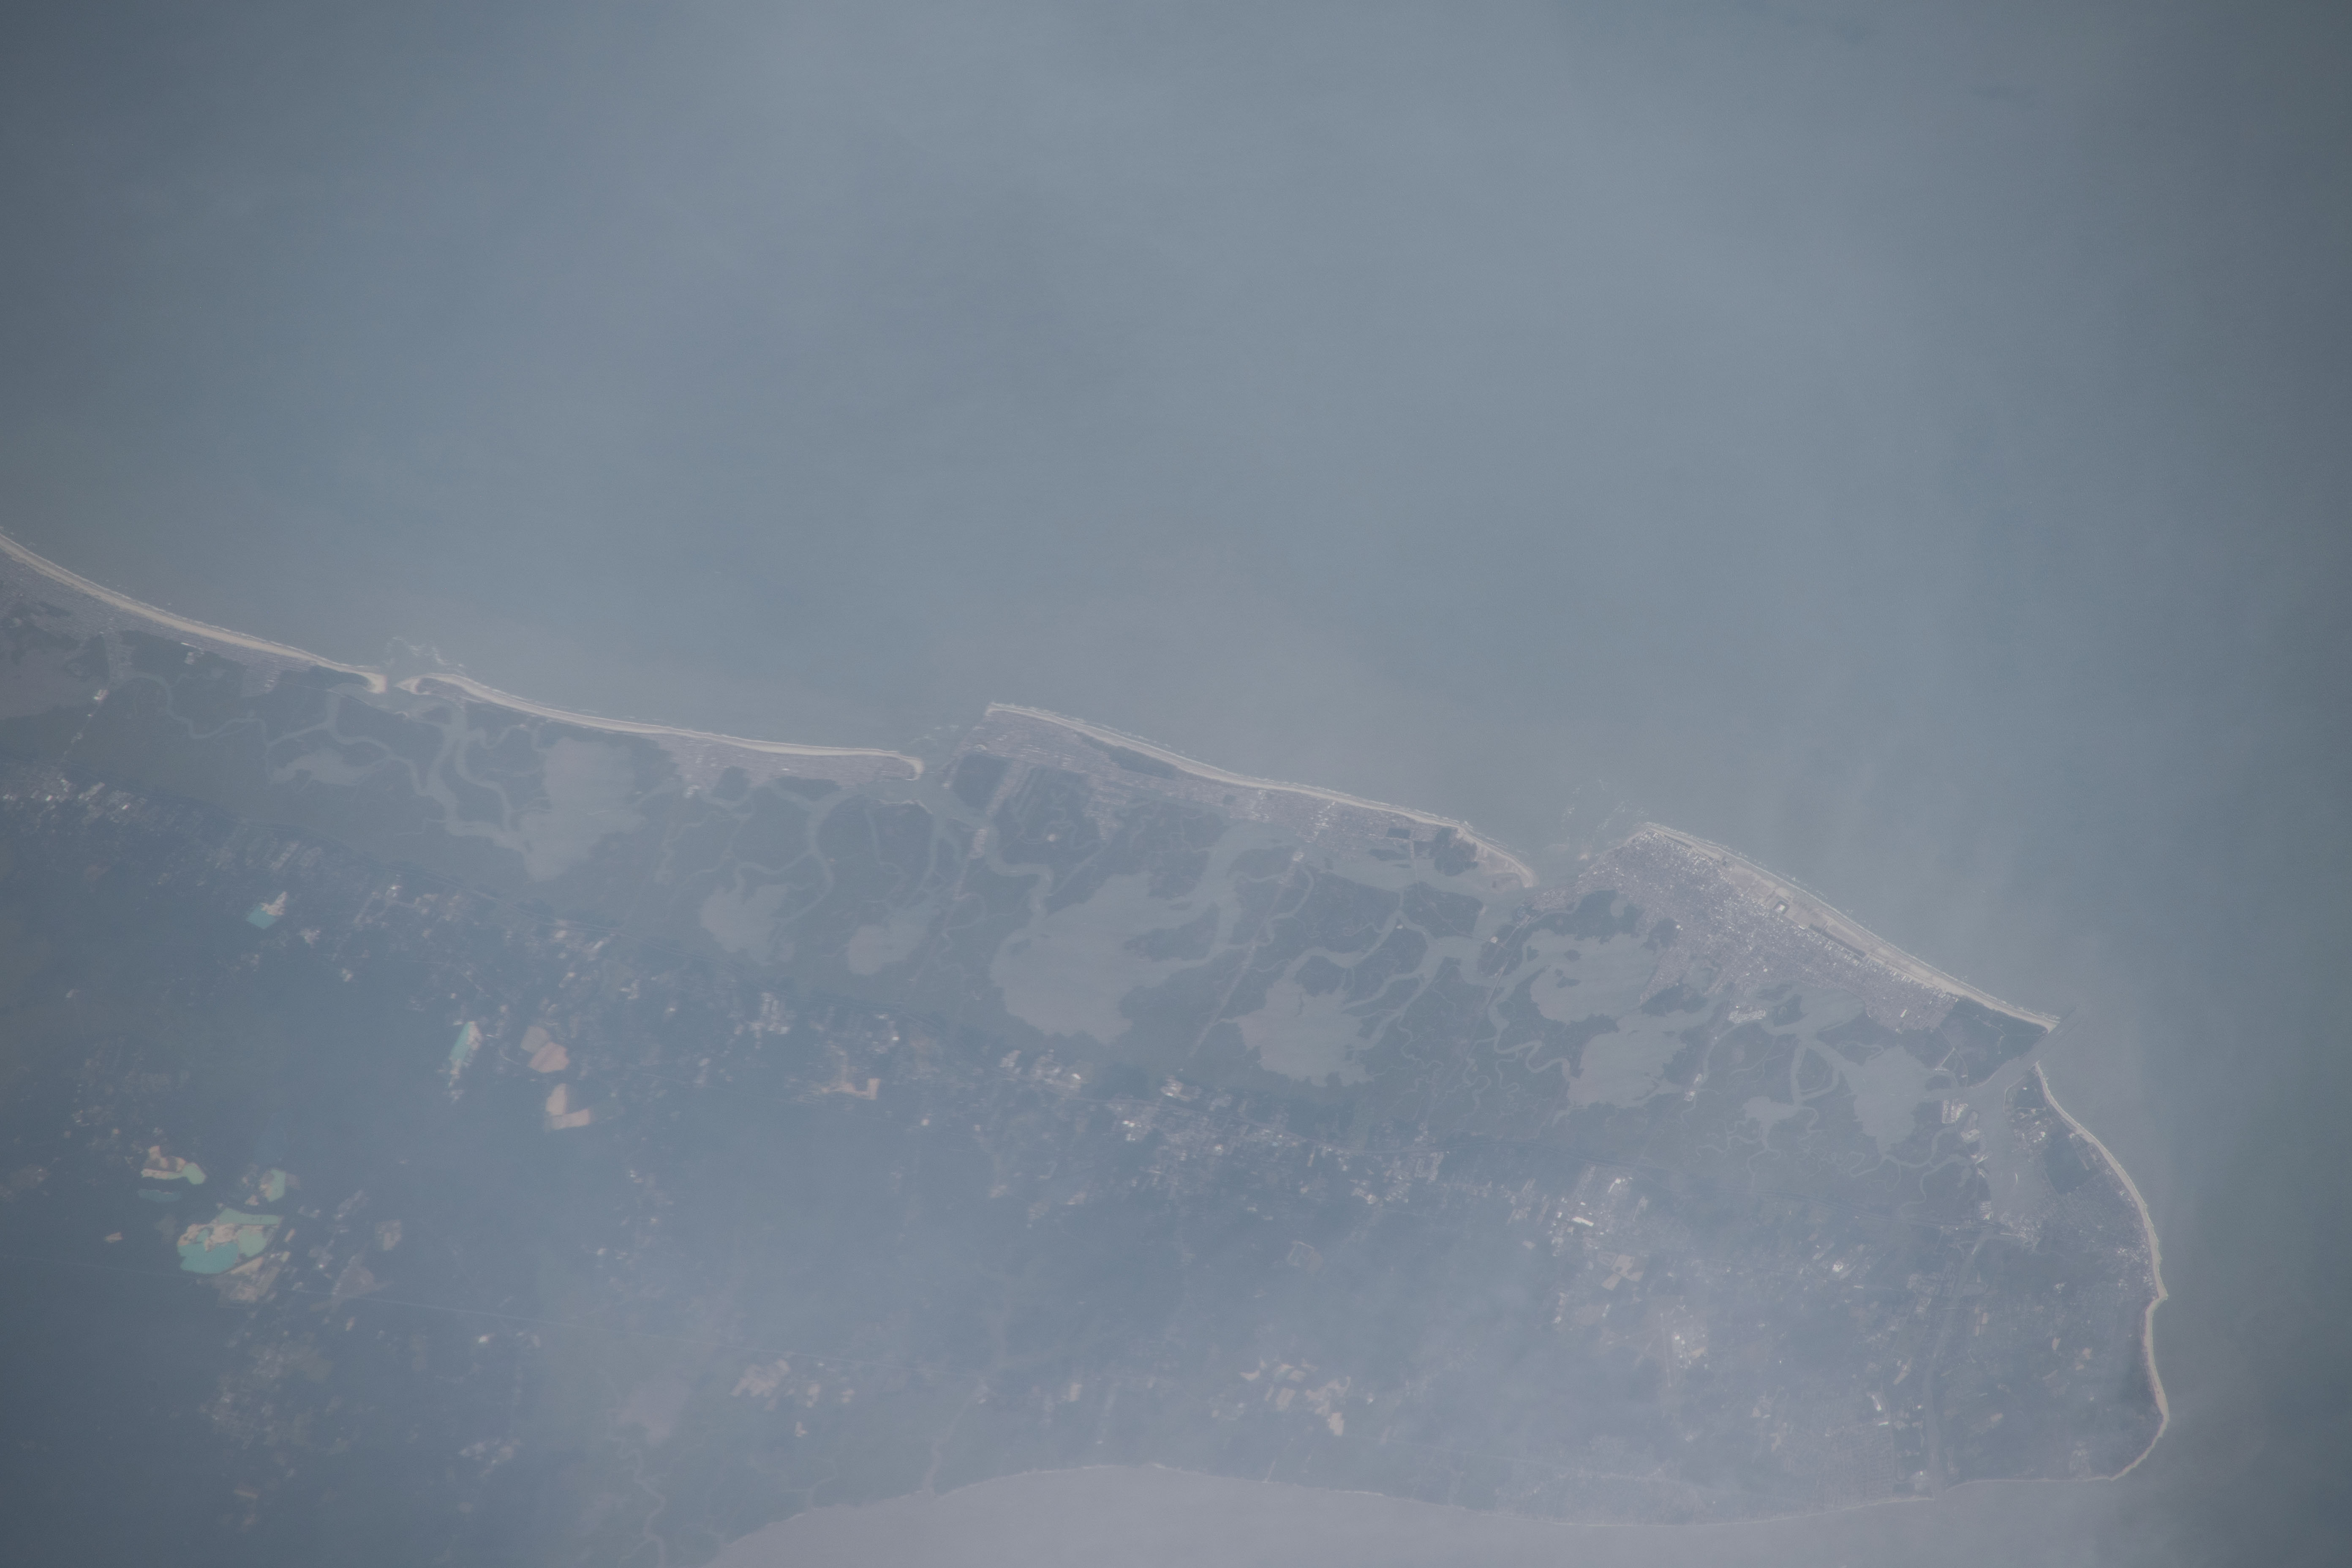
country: USA-NEW JERSEY
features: AVALON, MIDDLE TOWNSHIP, DENNIS, SEA ISLE CITY, DELAWARE BAY
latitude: 39.1
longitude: -74.8
